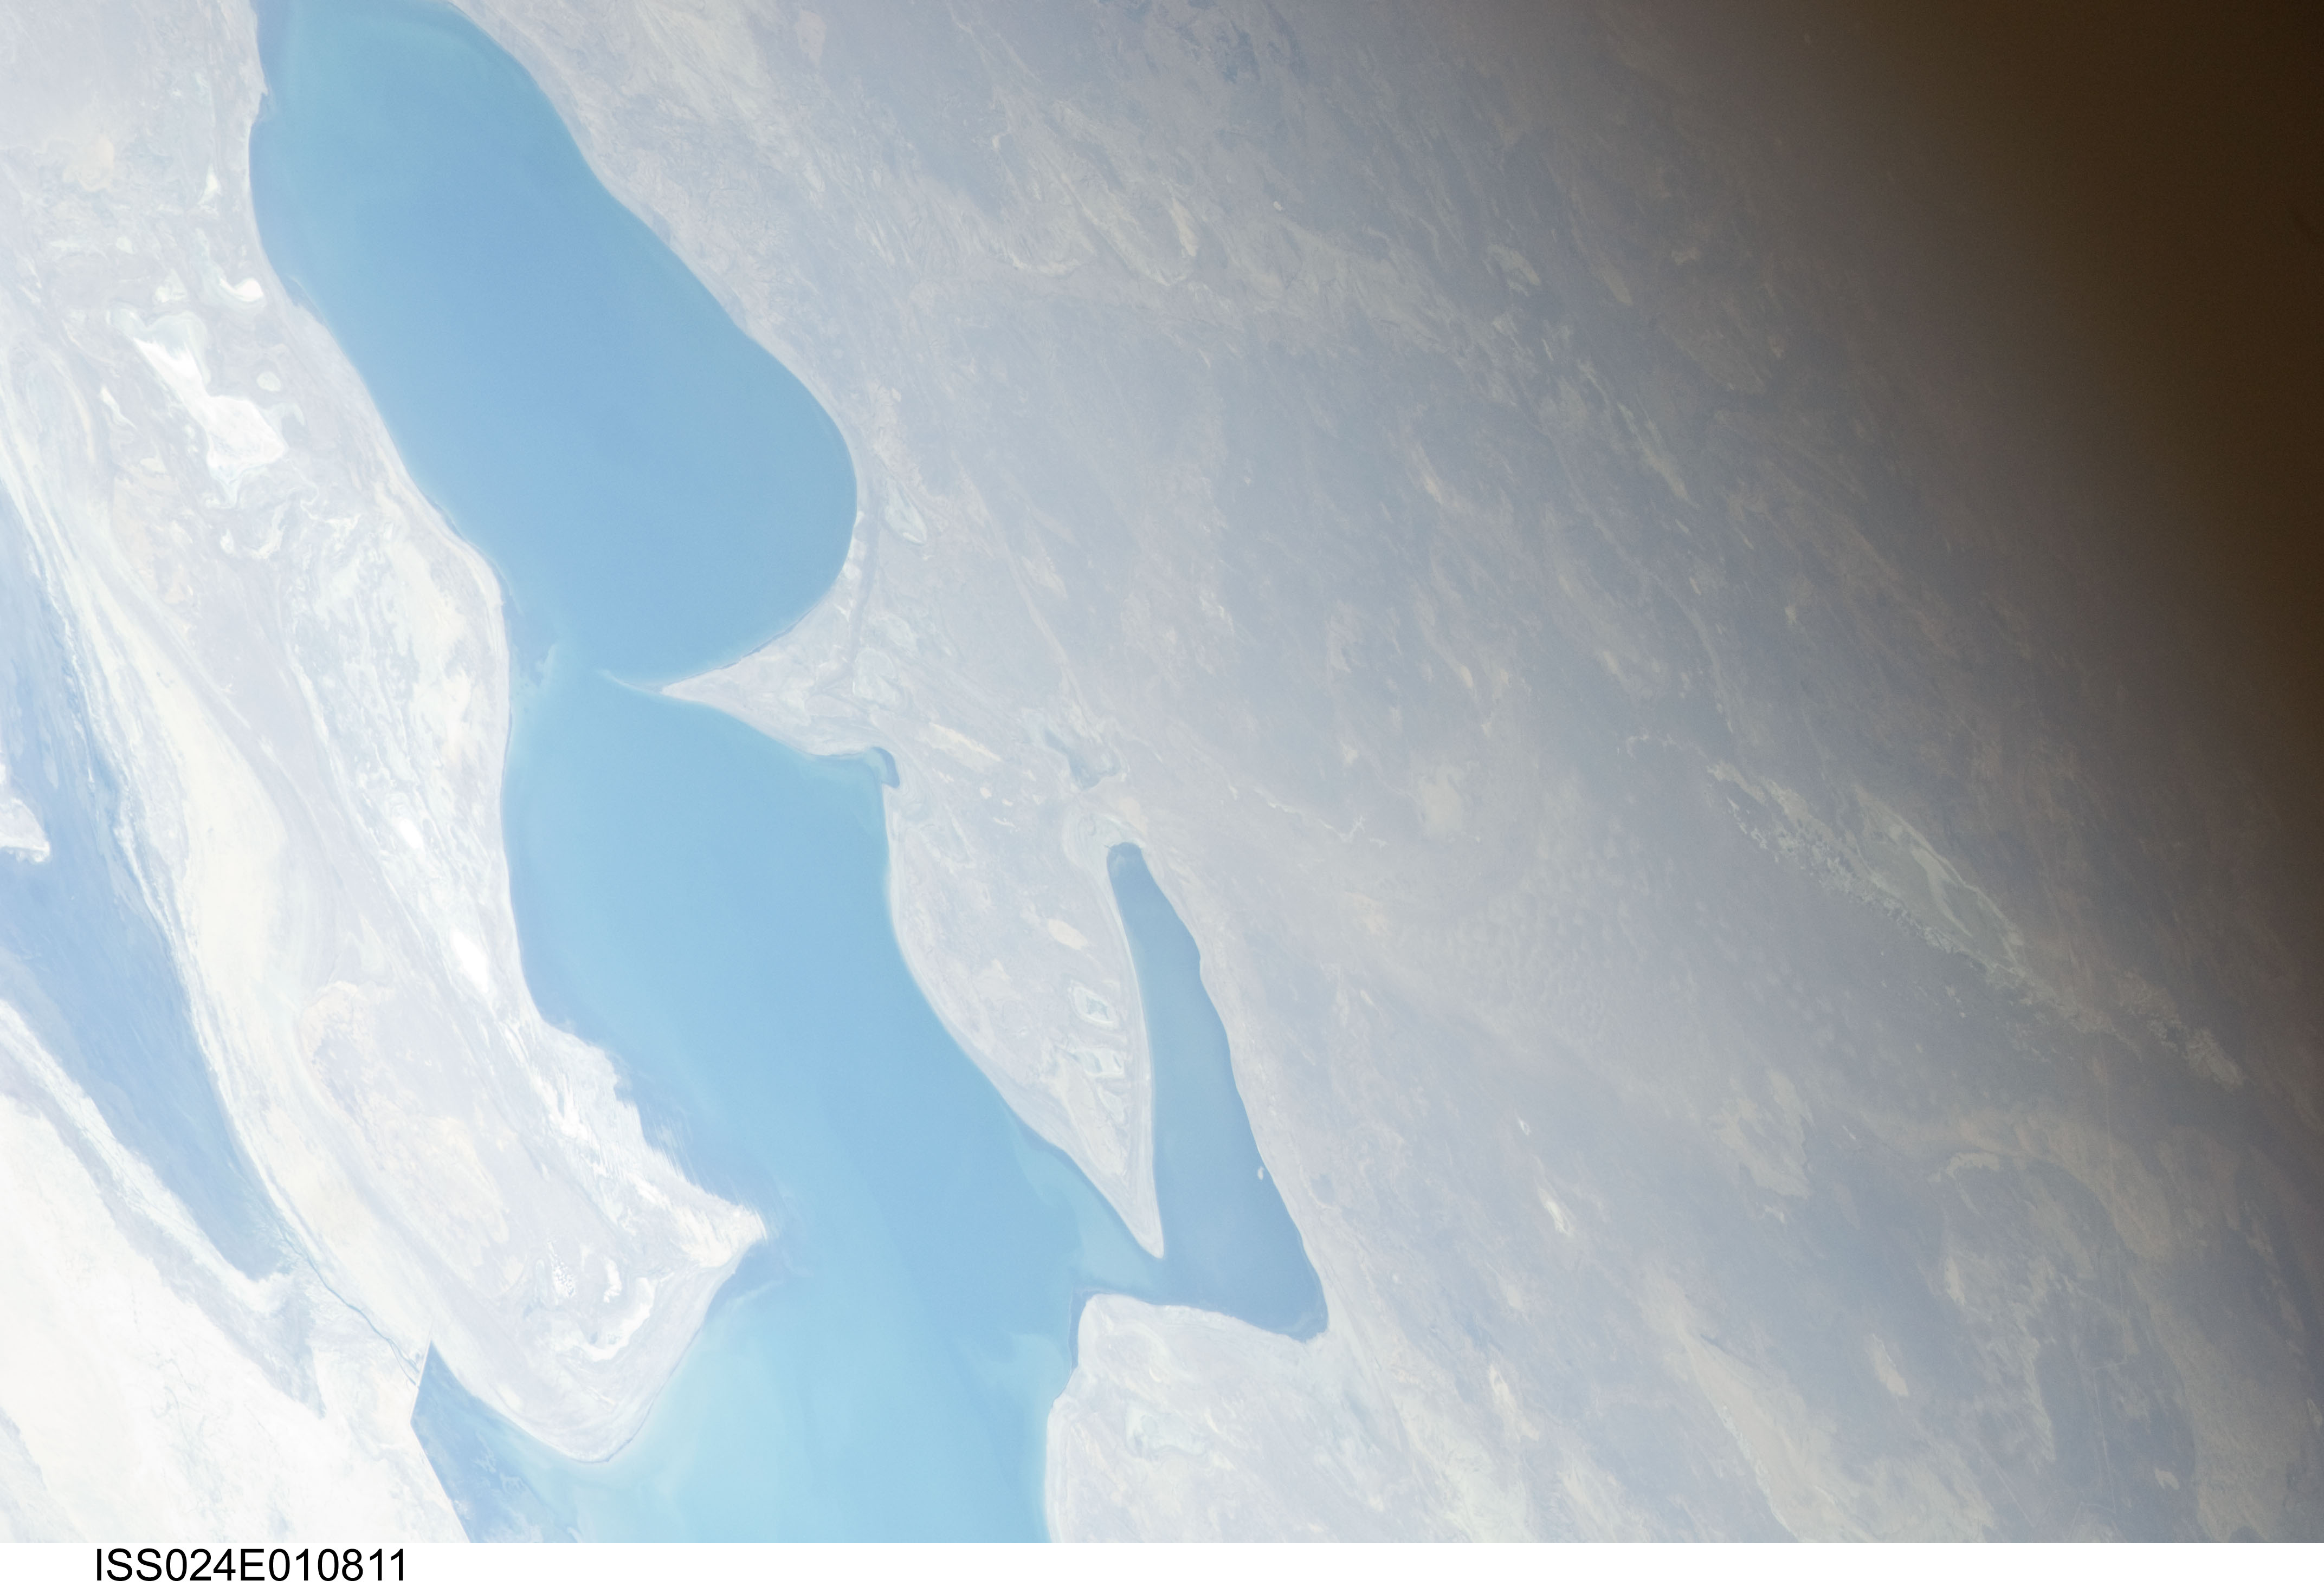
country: KAZAKHSTAN
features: NORTHERN END OF ARAL SEA
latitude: 46.8
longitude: 60.5
